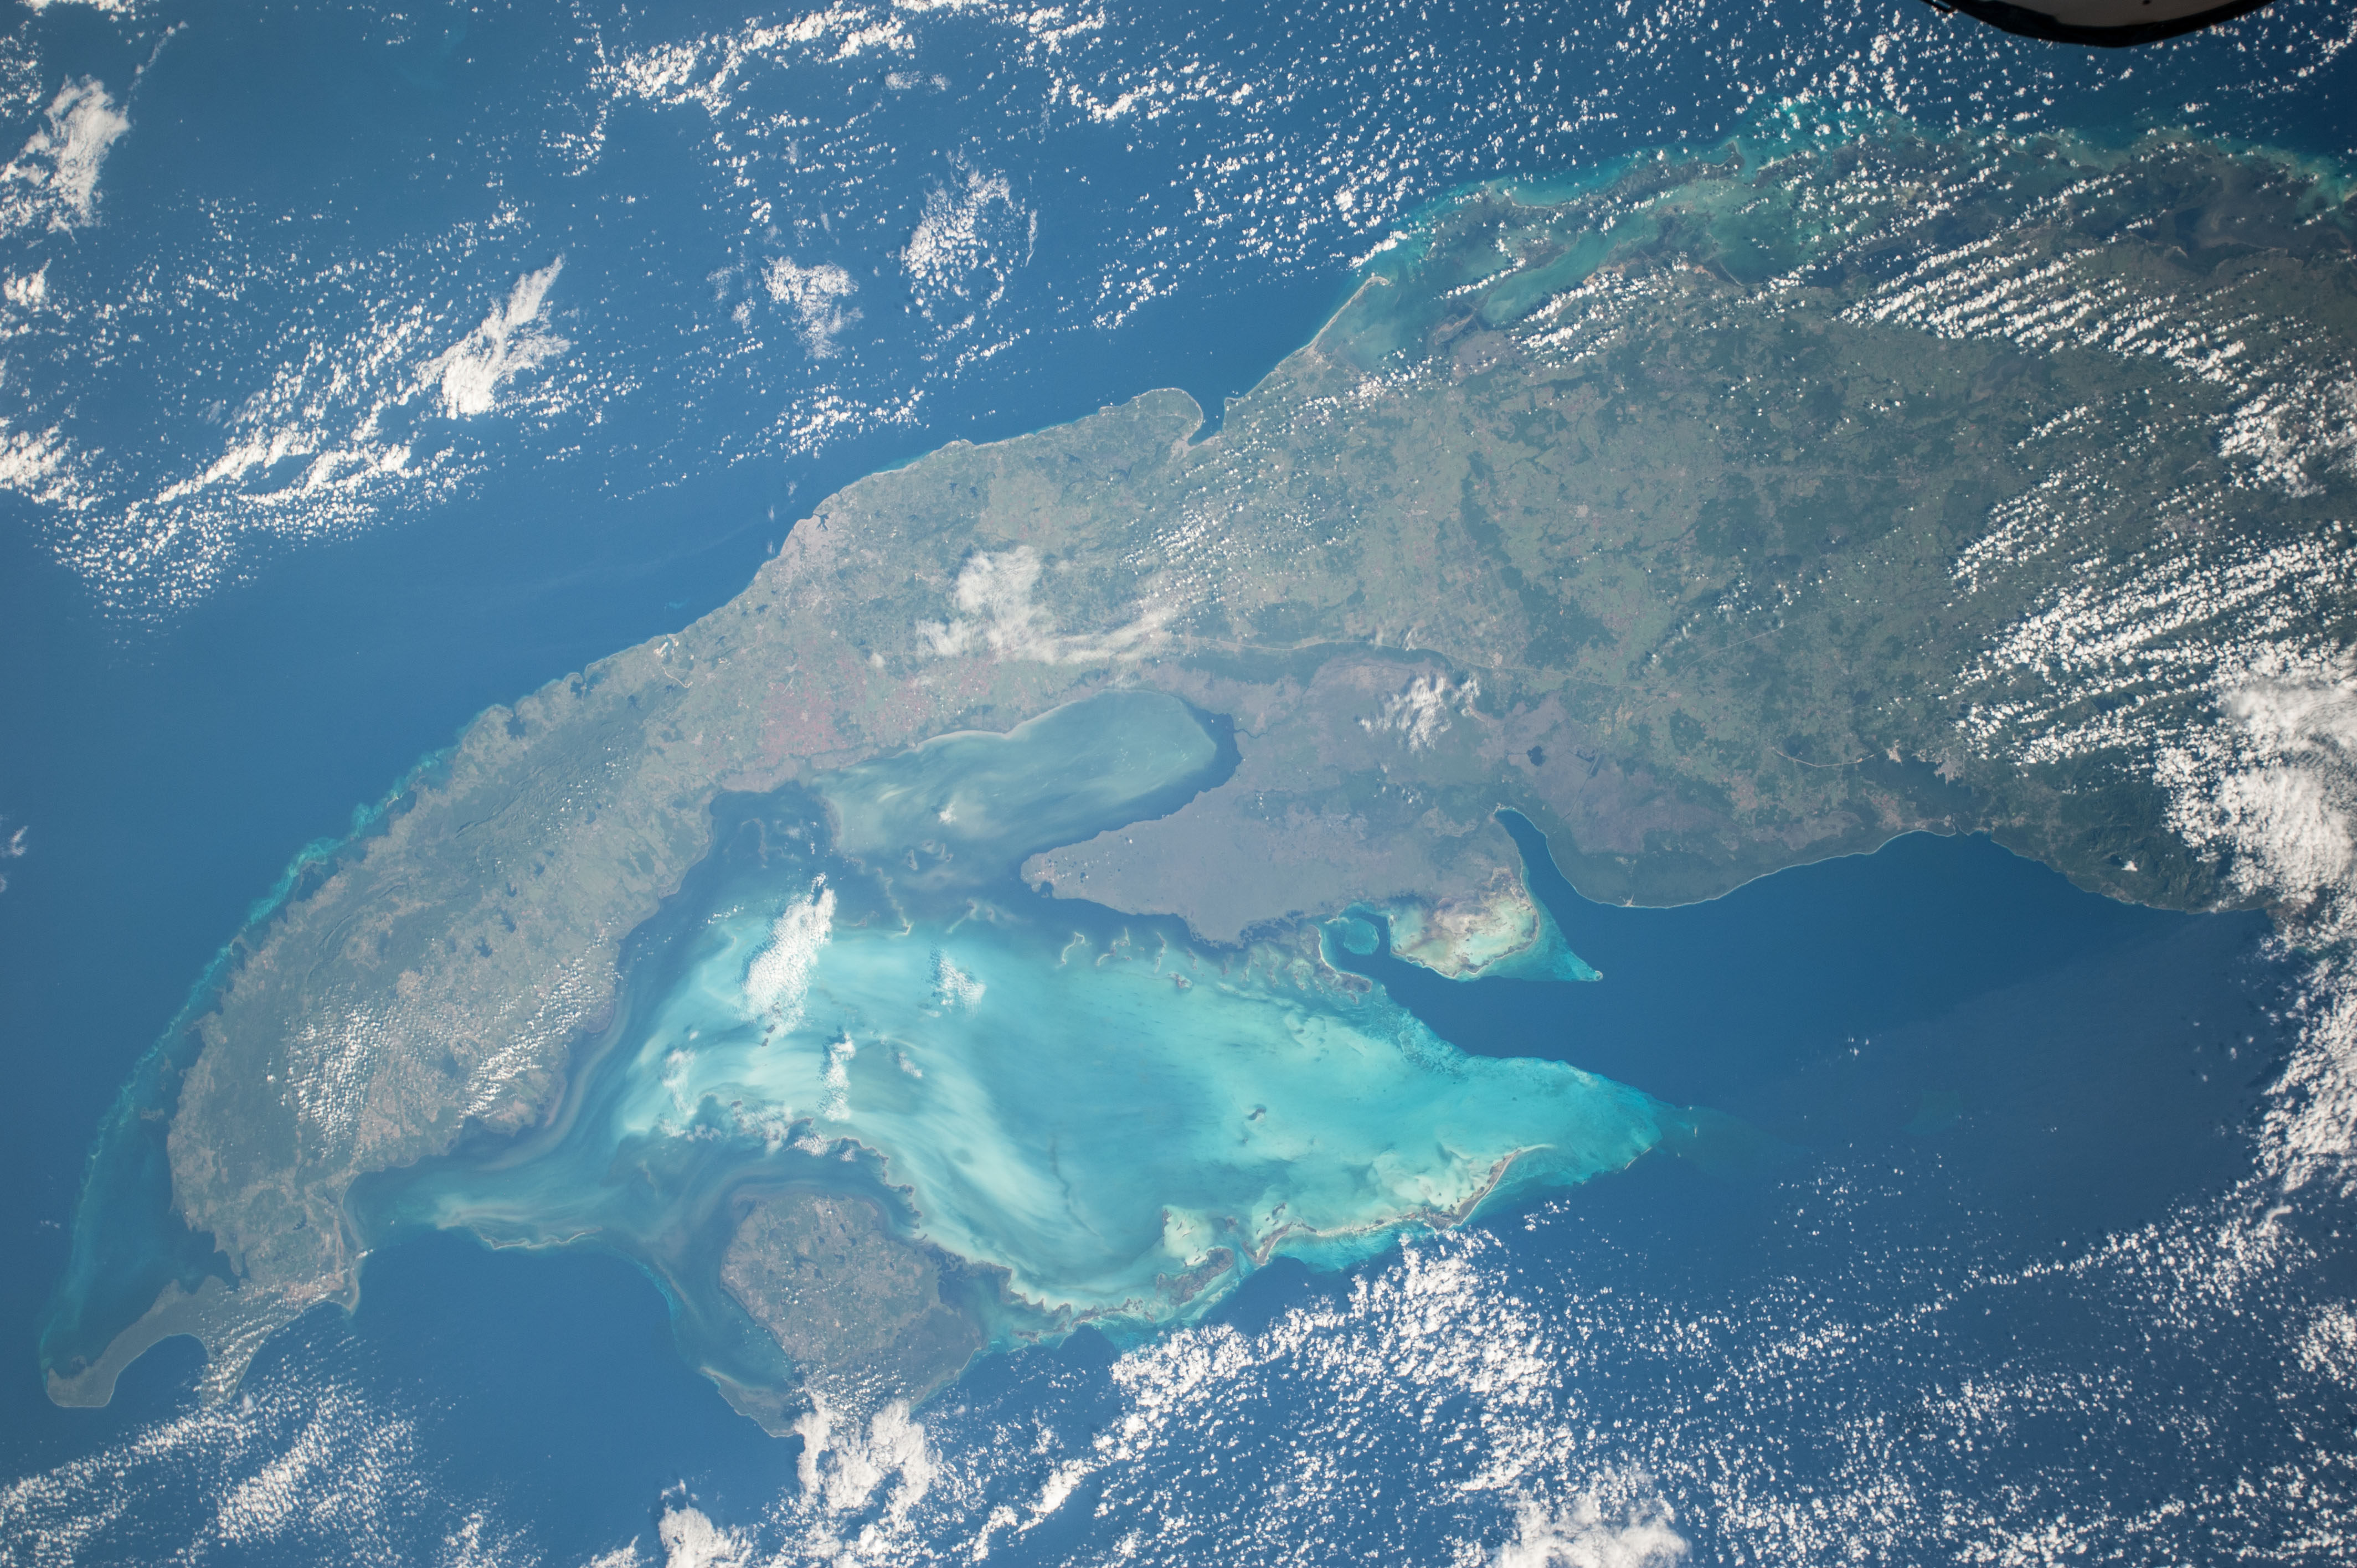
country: CUBA
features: CIEN FUEGOS, CARIBBEAN SEA, ATLANTIC OCEAN
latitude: 22.5
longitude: -81.8
